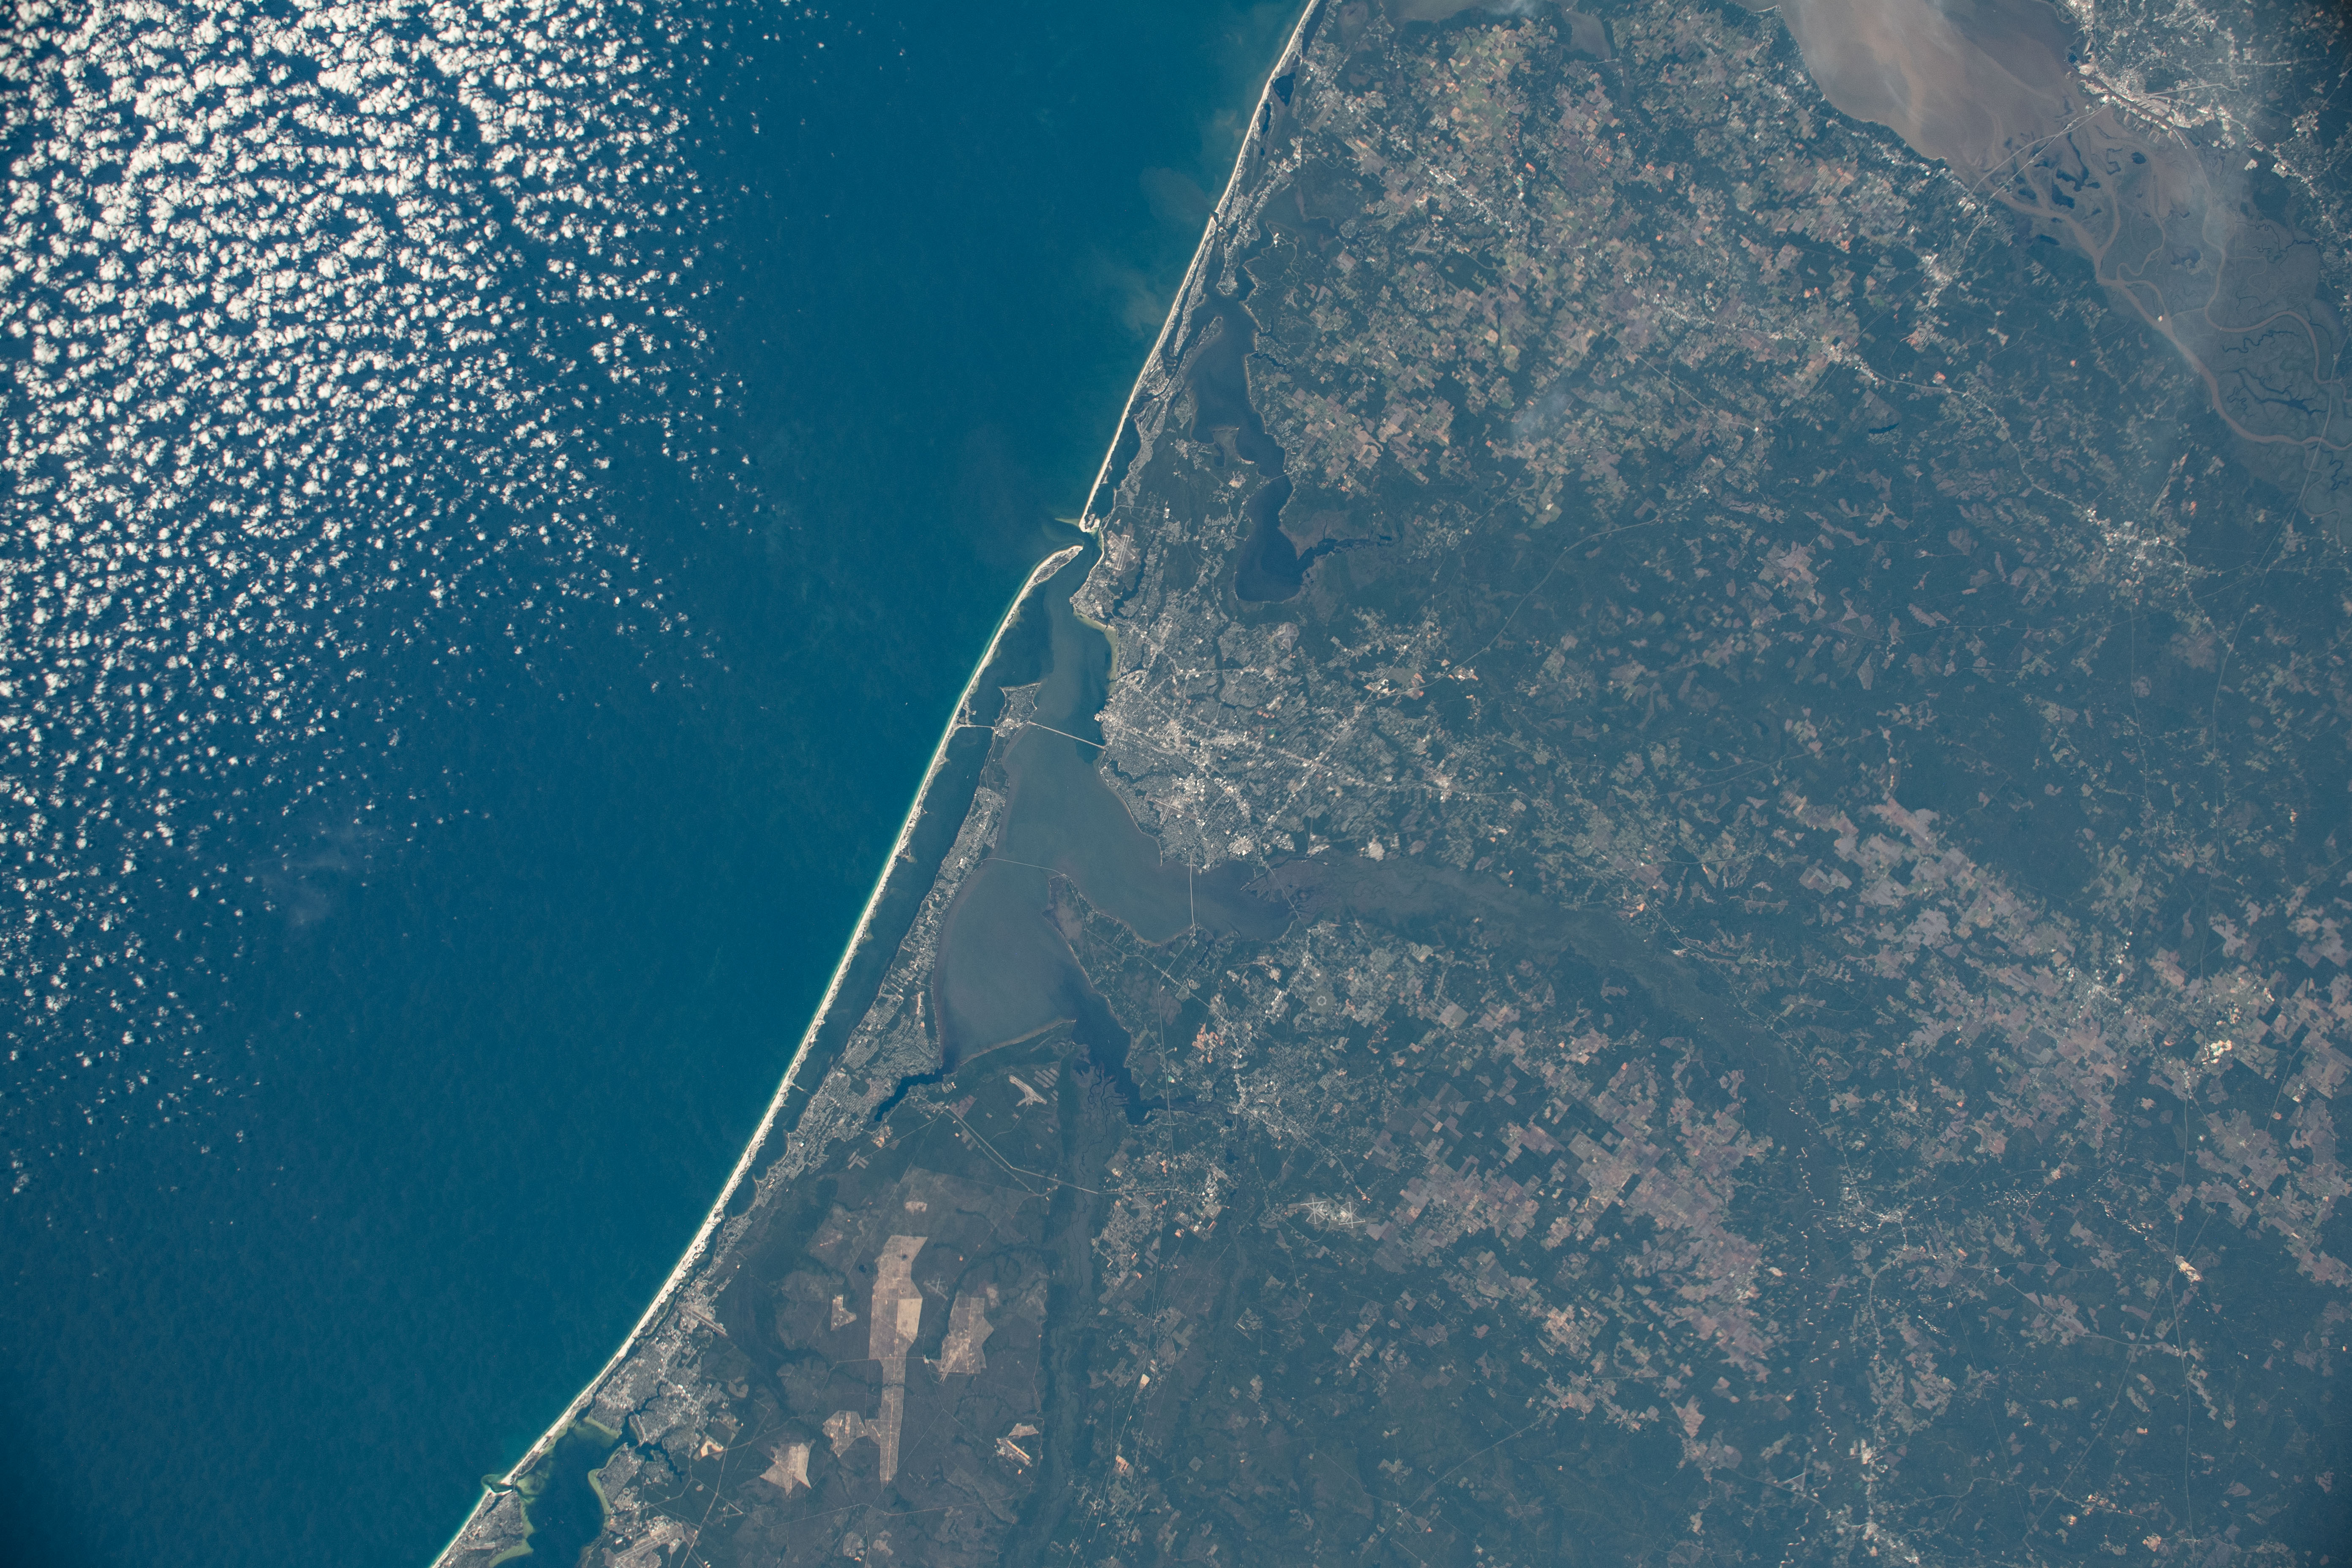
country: USA-FLORIDA
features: SANTA ROSA ISLAND, EAST BAY, PENSACOLA, ESCAMBIA BAY, PENSACOLA BAY, PERDIDO BAY
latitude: 30.6
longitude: -87.3
